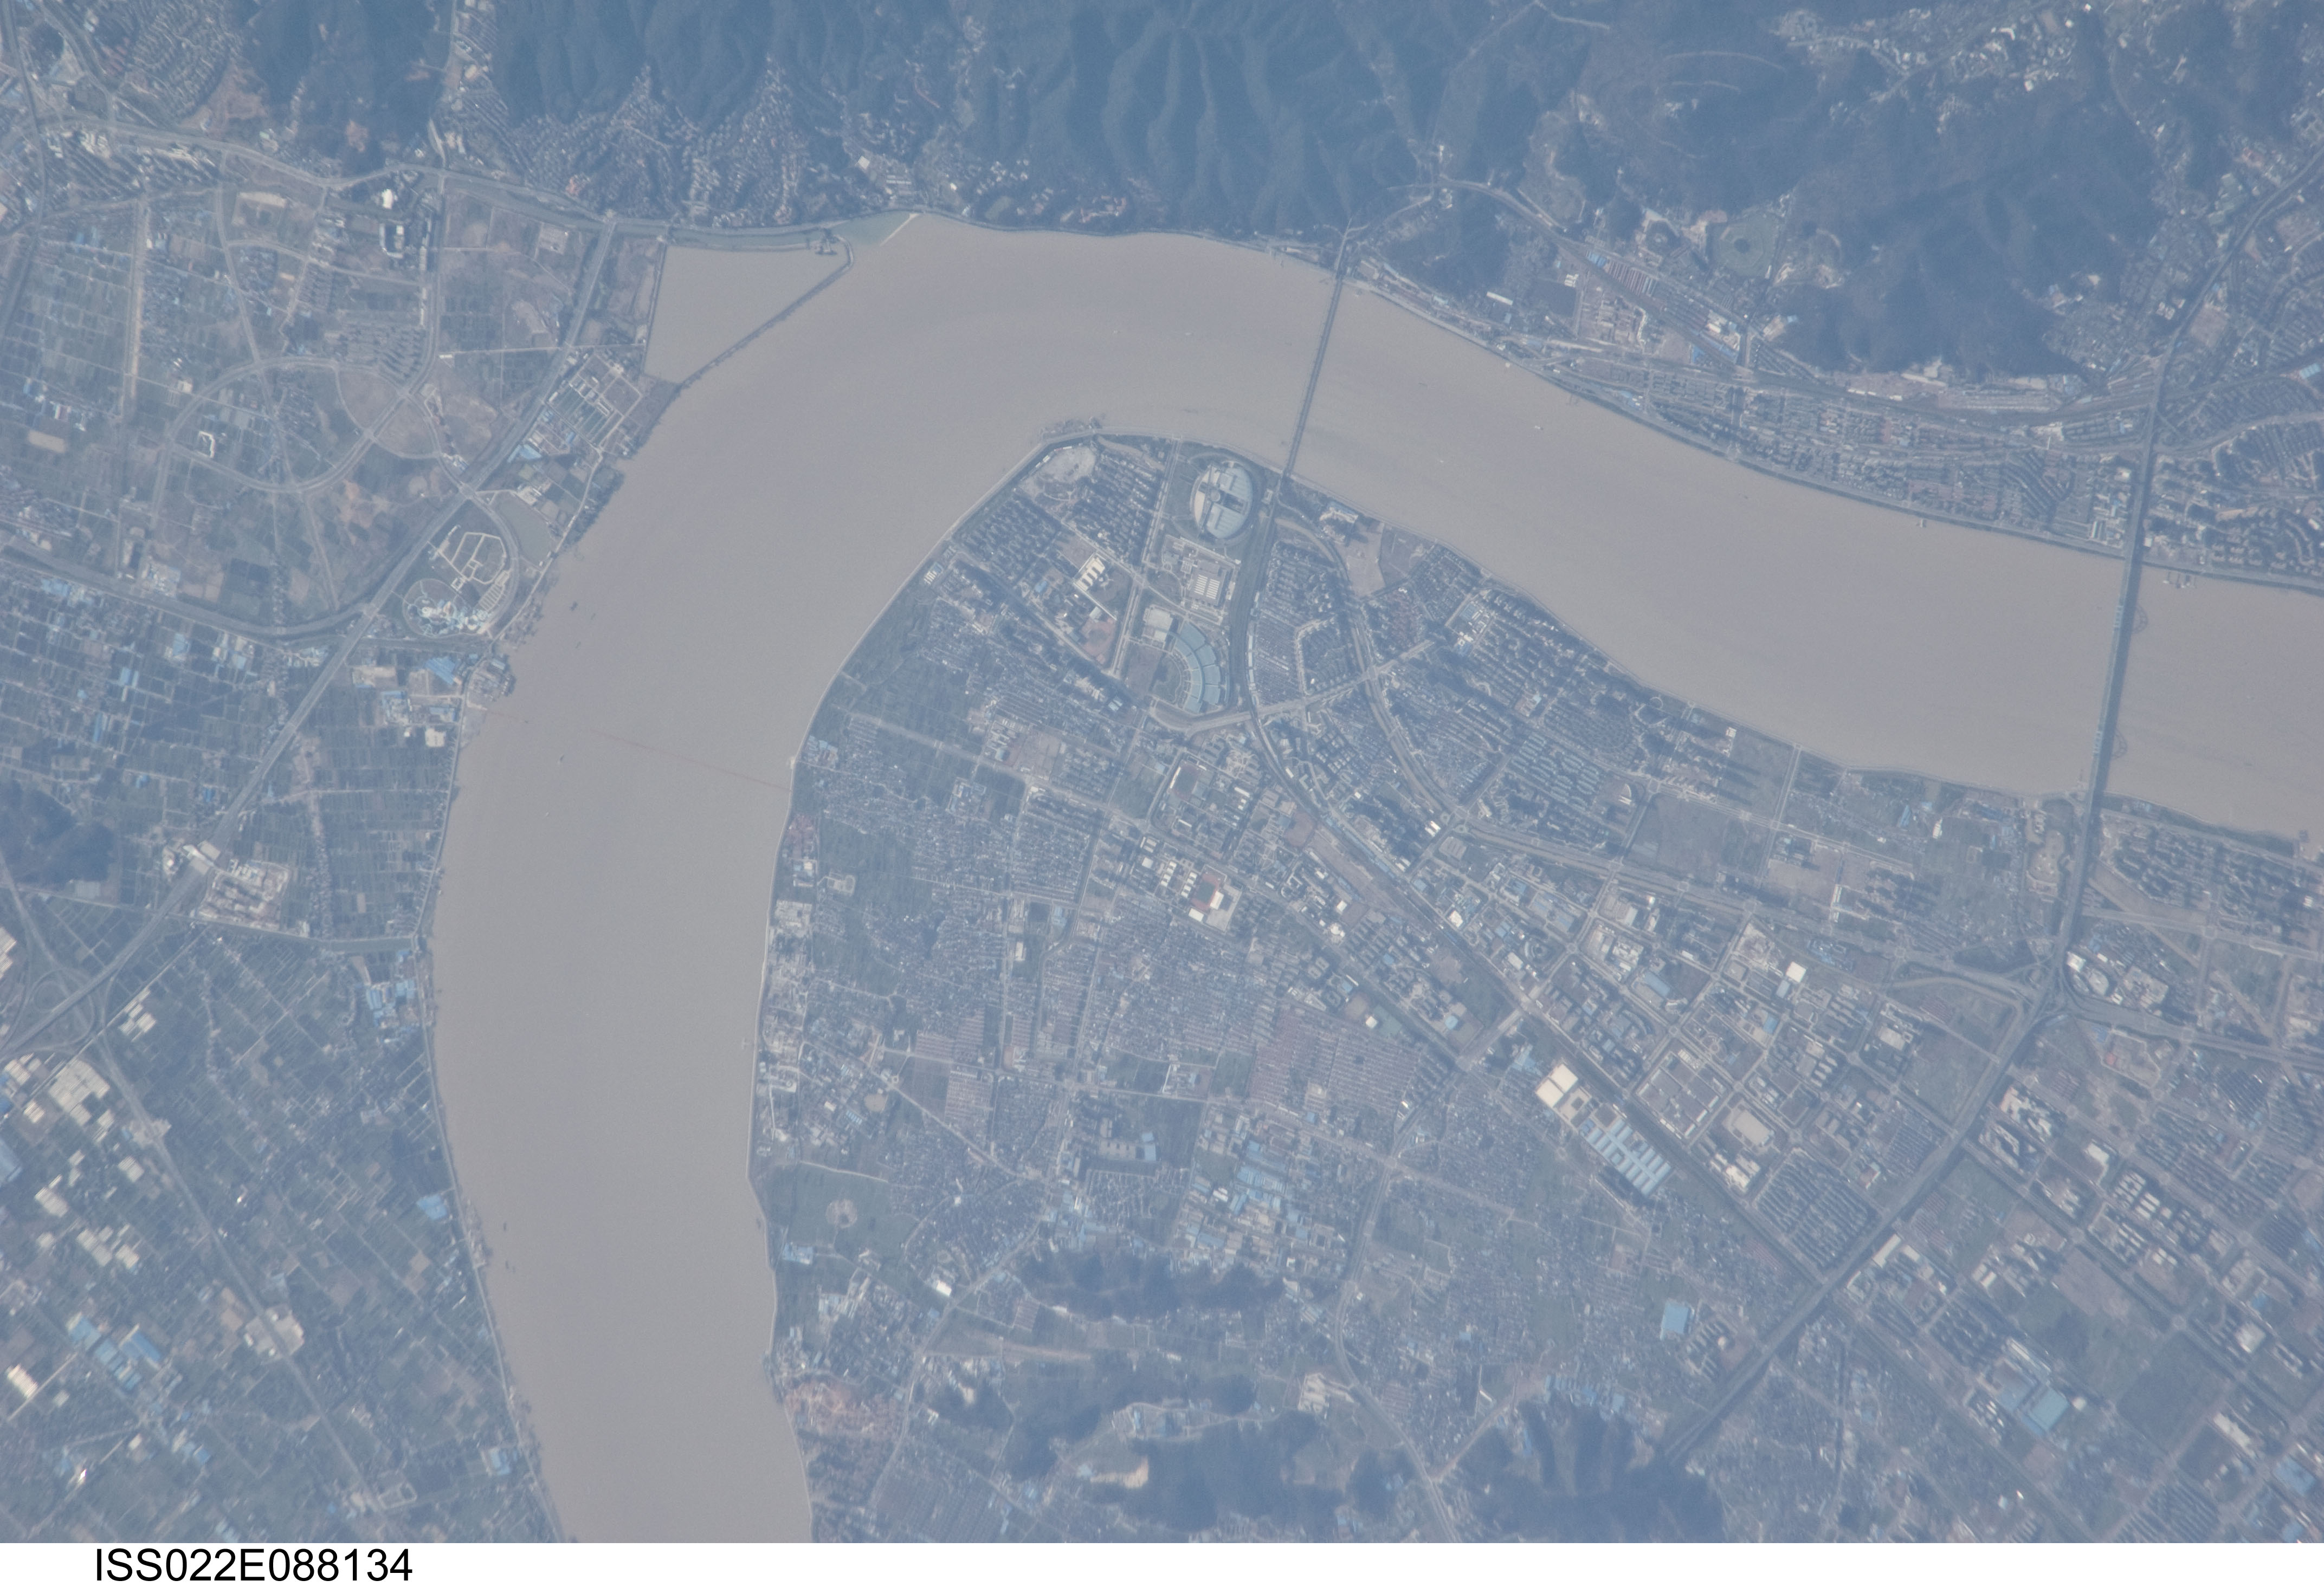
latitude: 30.2
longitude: 120.1
